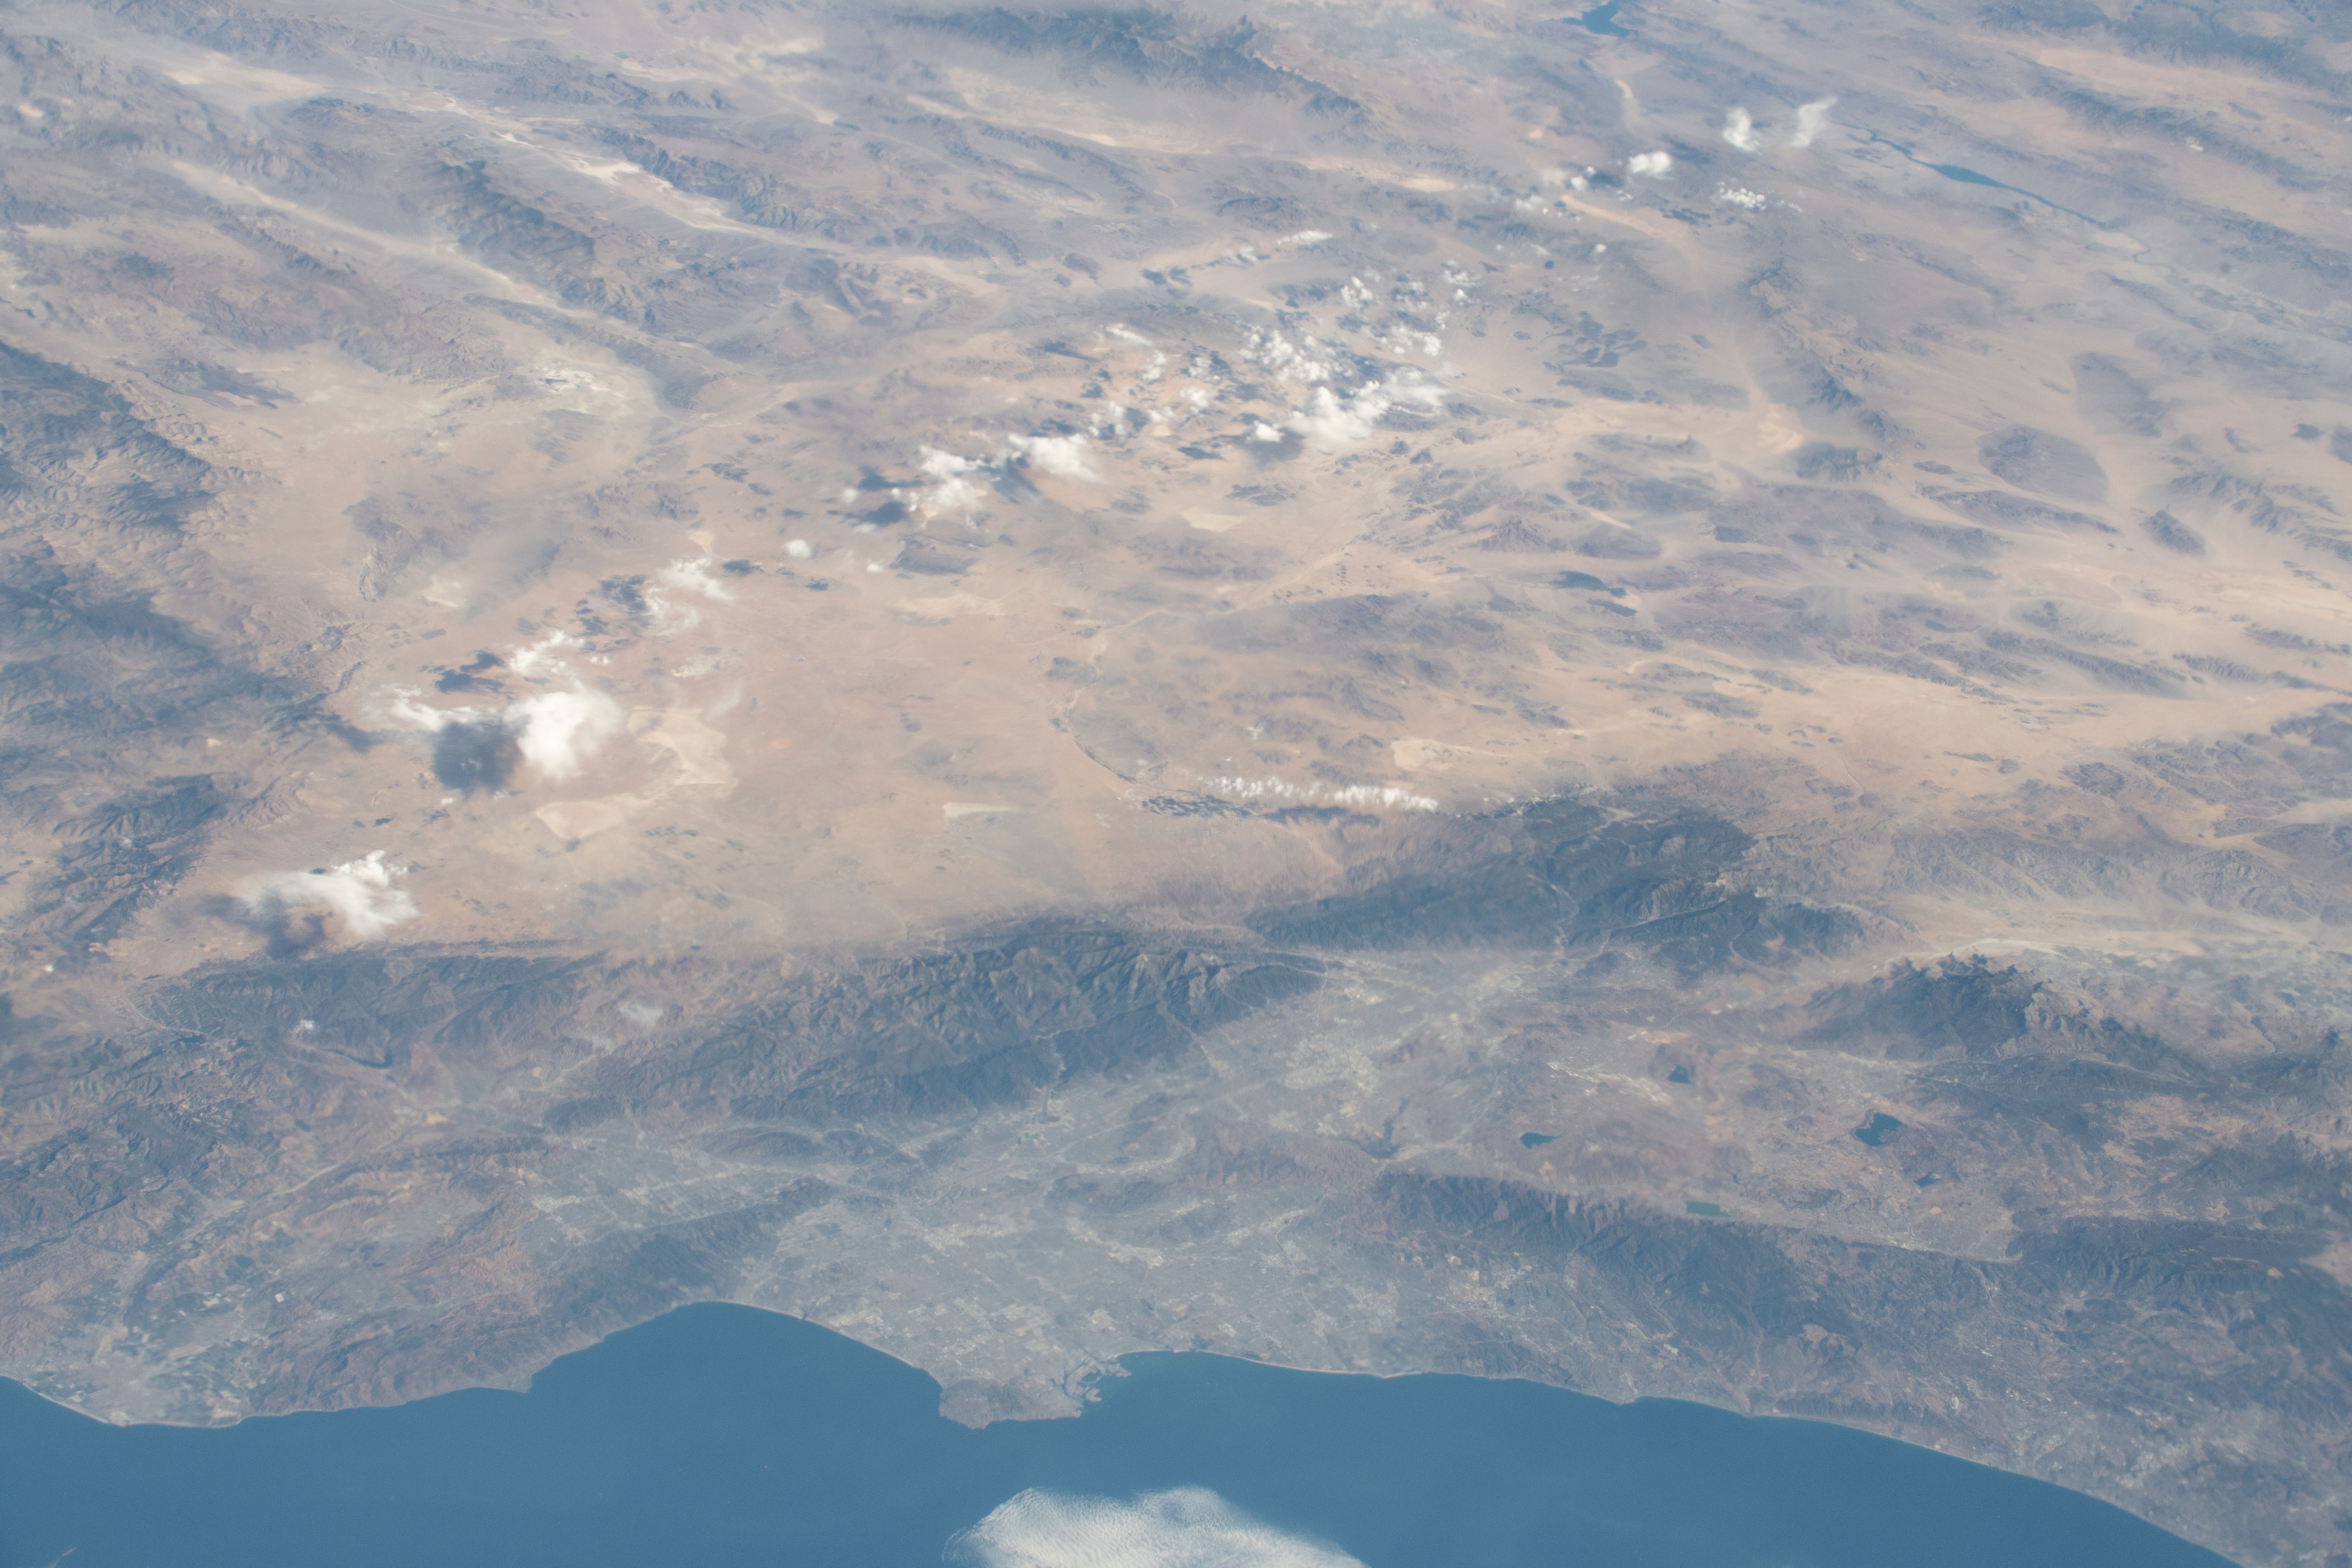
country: USA-CALIFORNIA
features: RIVERSIDE, ANGELES NATIONAL FOREST, SAN BERNARDINO NATIONAL FOREST, LOS ANGELES, RIVERSIDE
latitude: 34.6
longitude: -117.5
